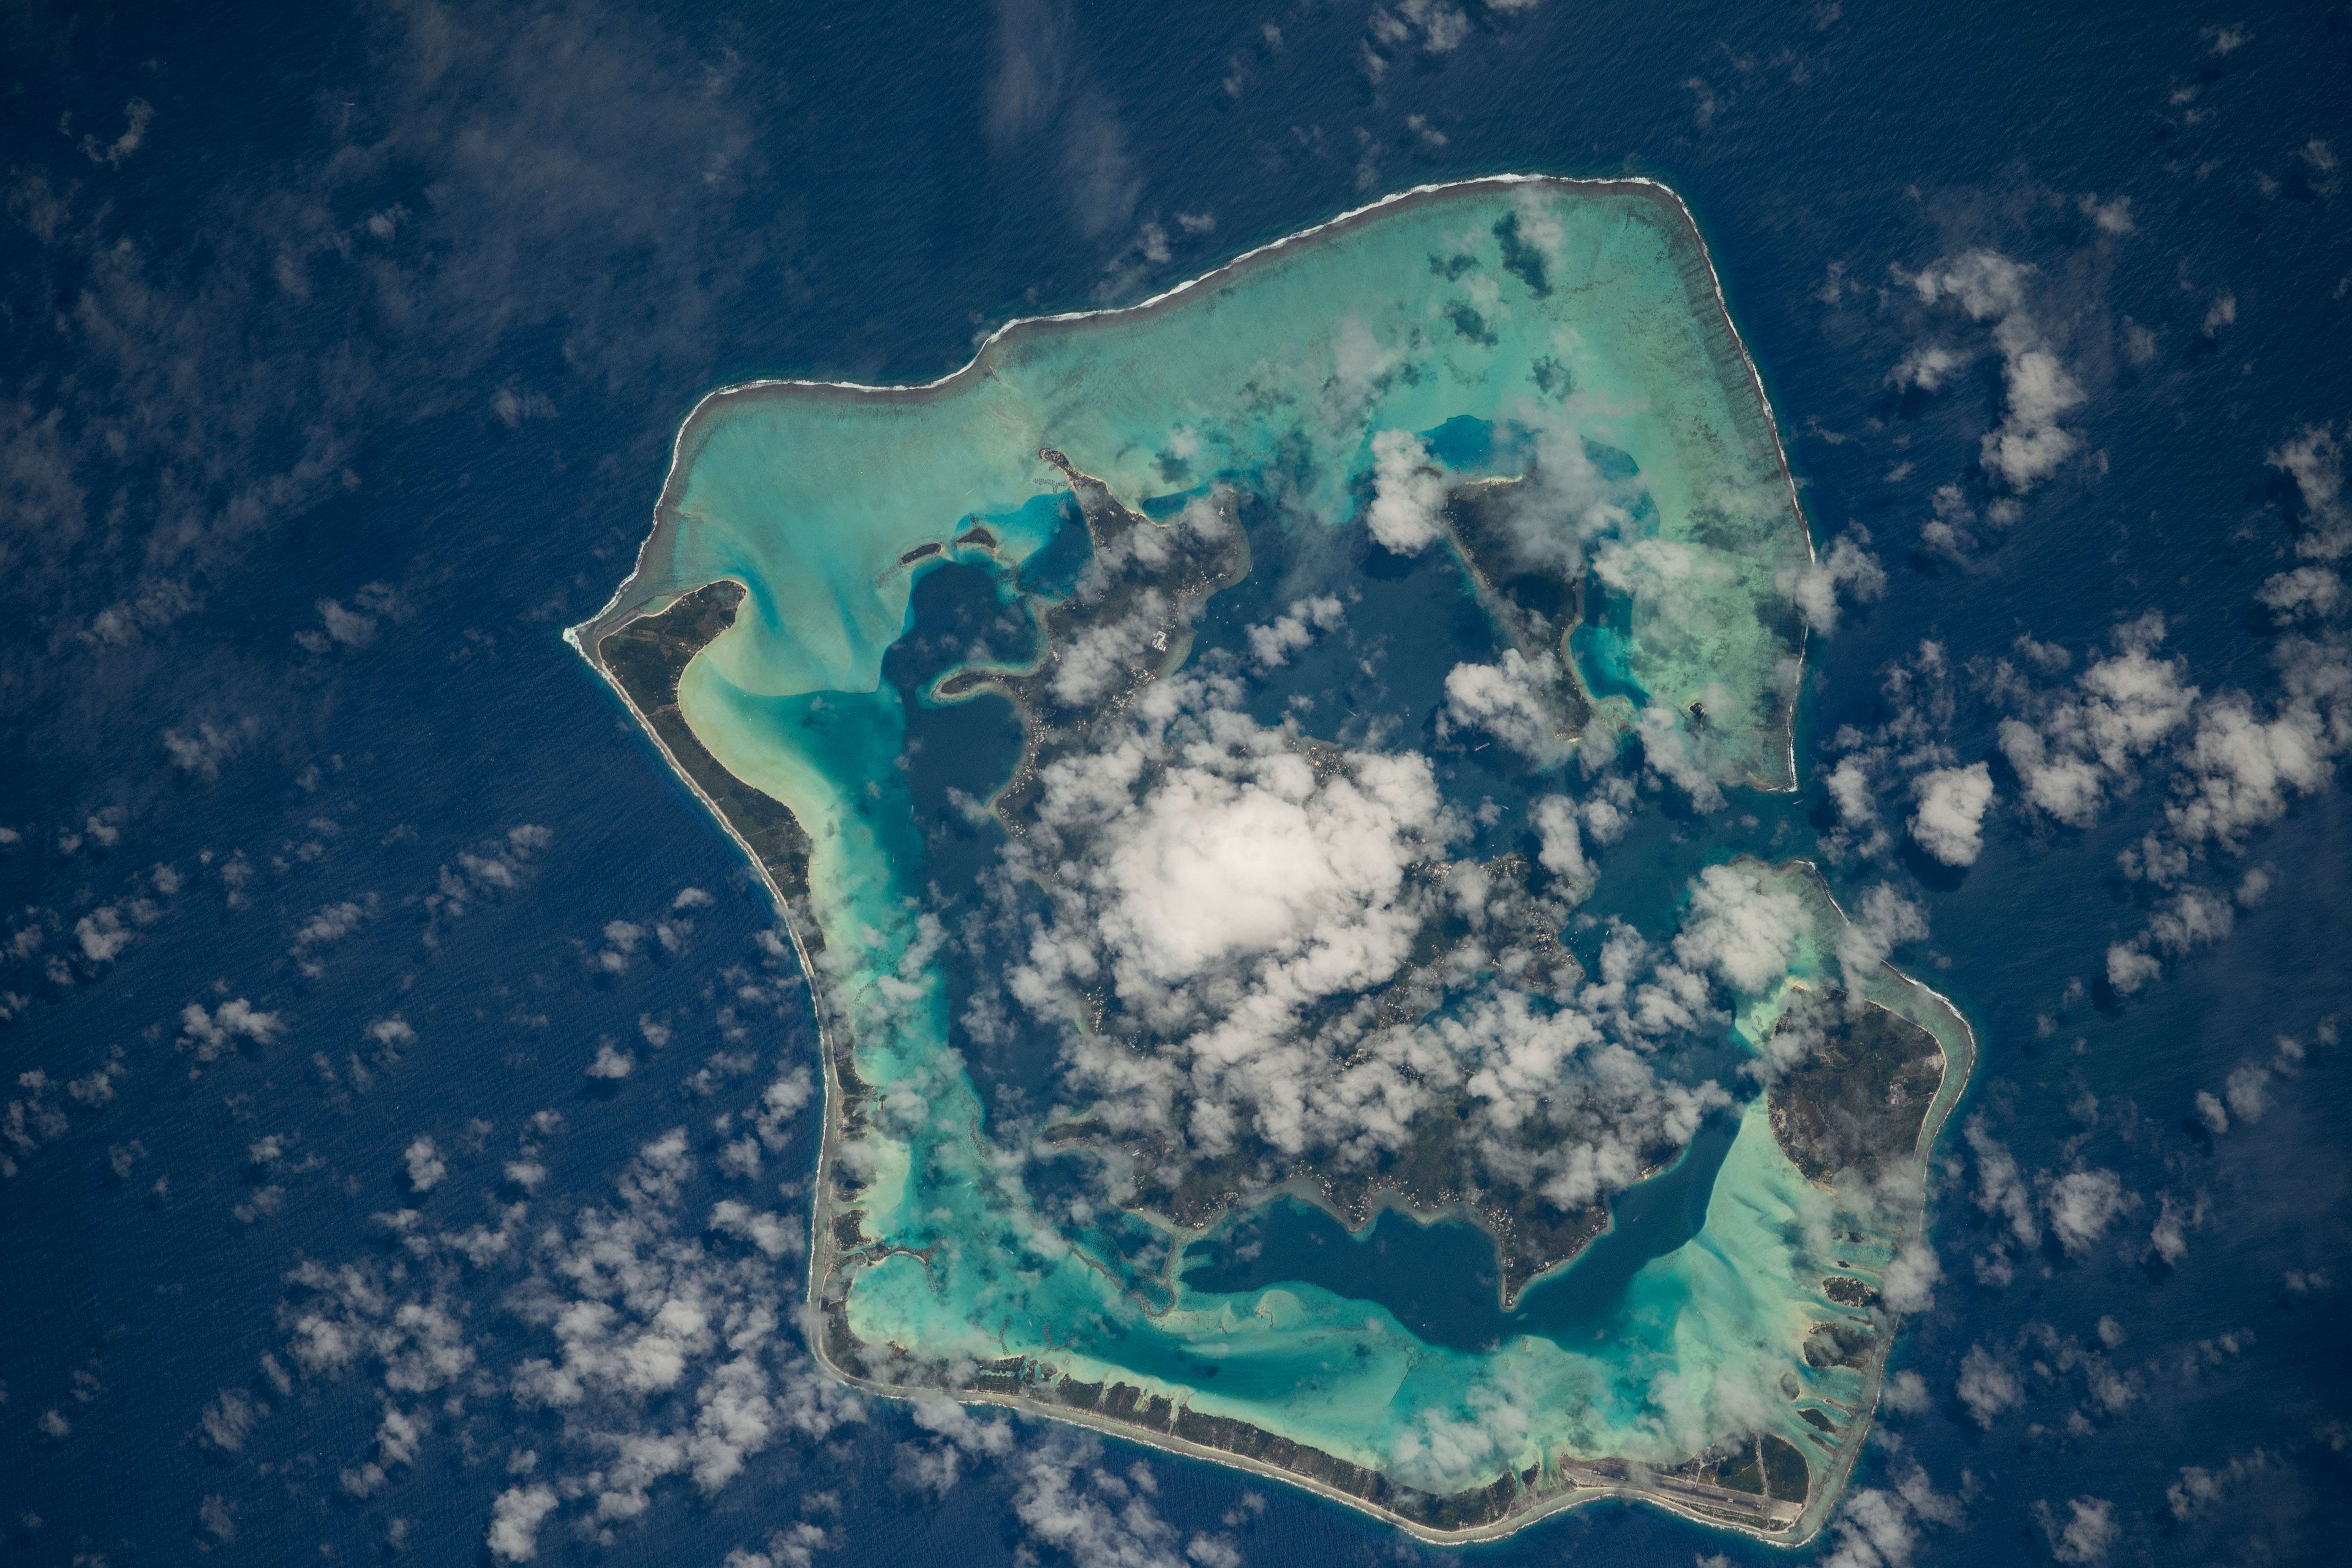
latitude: -16.5
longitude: -151.7
